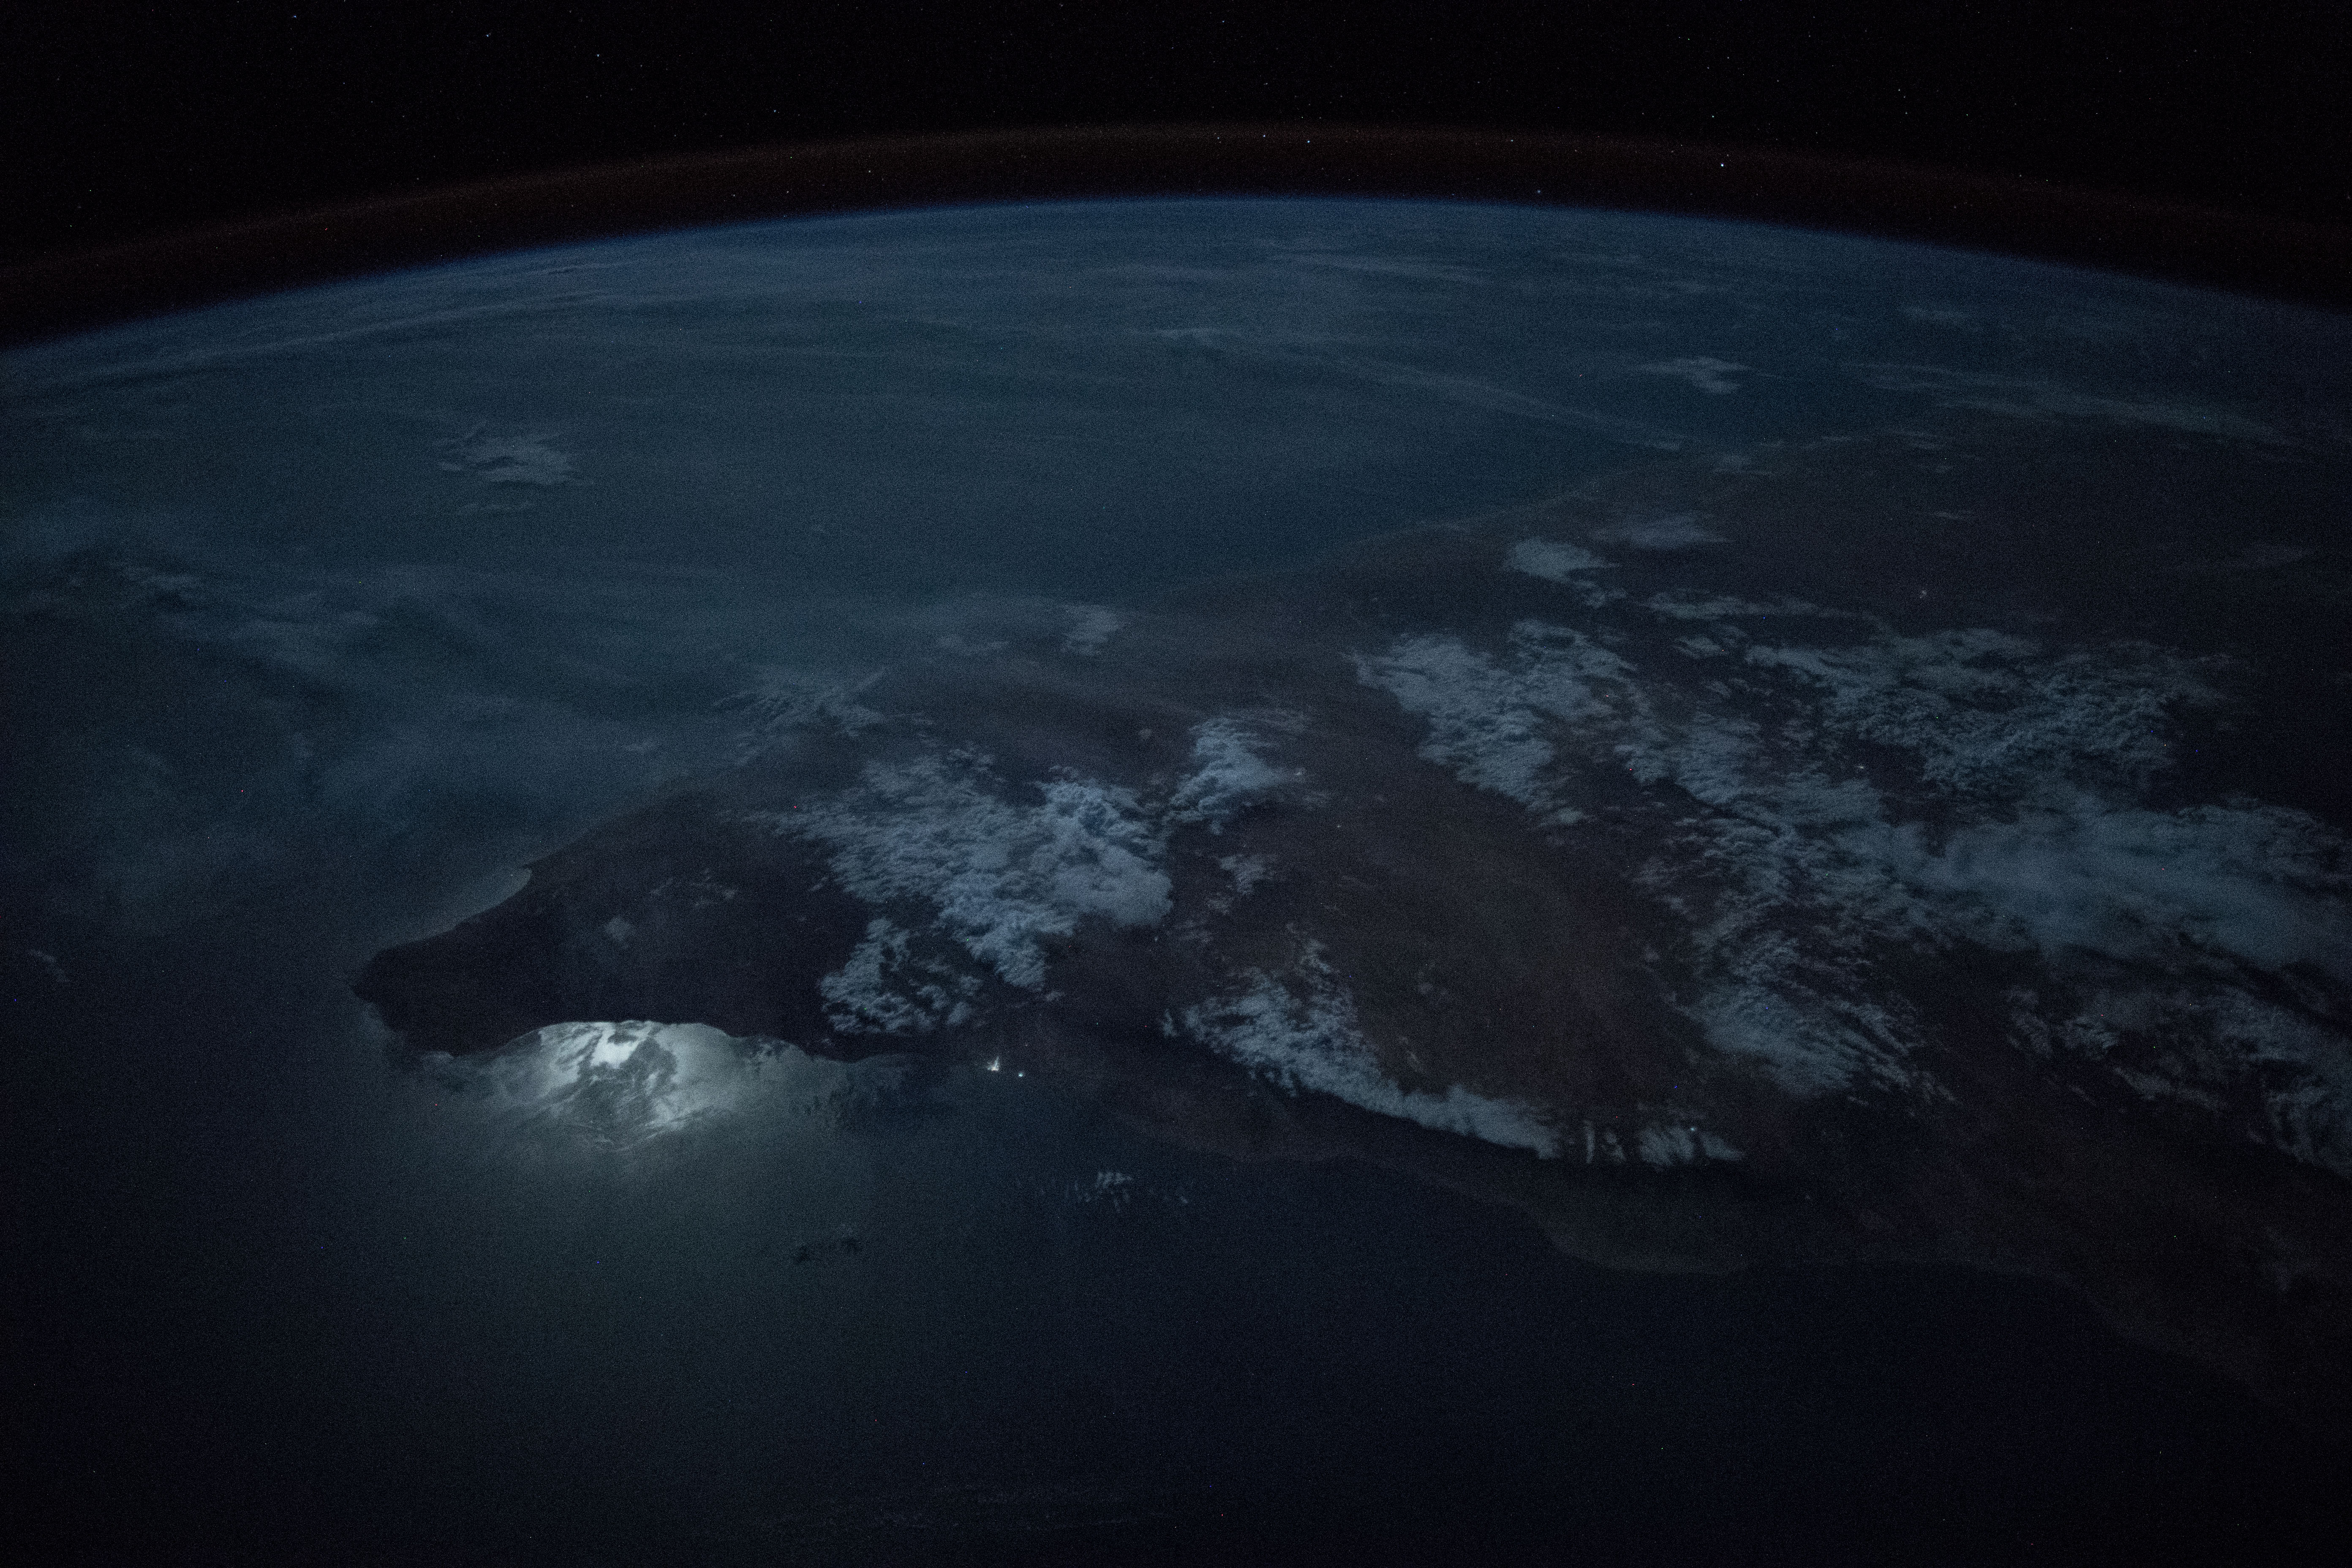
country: SOMALIA
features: GULF OF ADEN, OGO MOUNTAINS, BOSASO CITY, HAYLAN CITY, BURCO CITY, EYL CITY, NIGHT, EARTH LIMB
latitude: 9.5
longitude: 48.4
